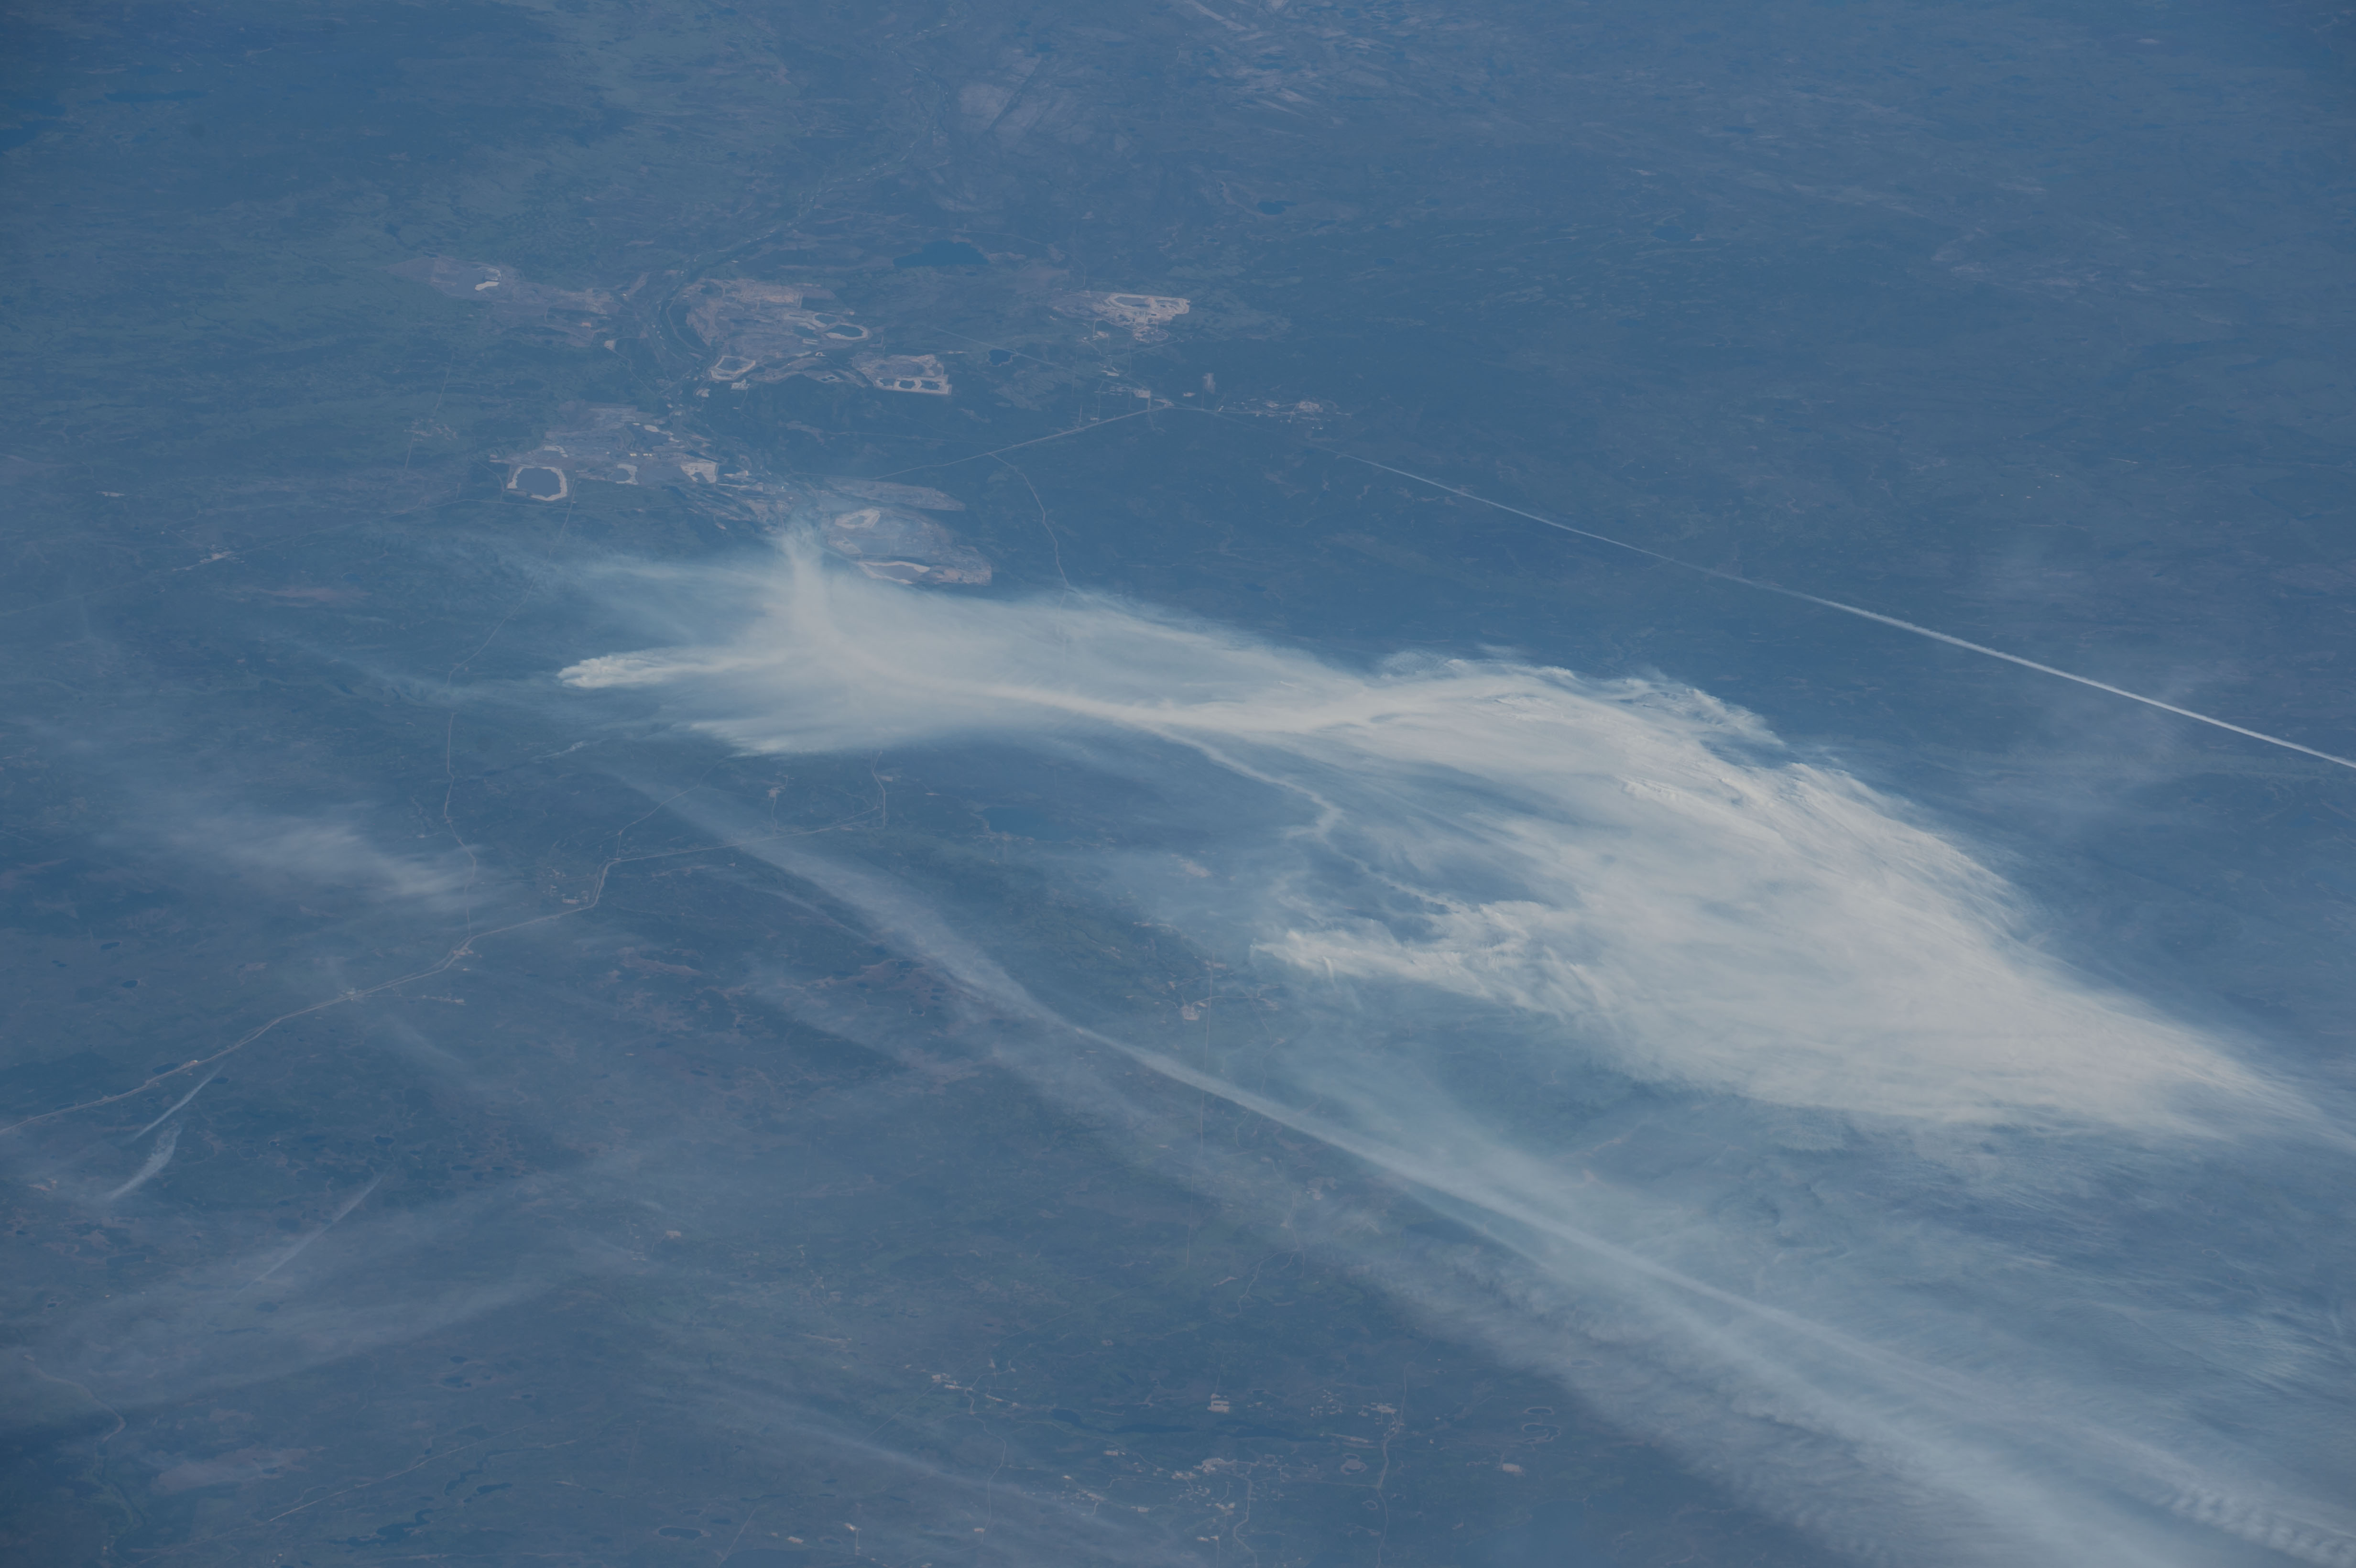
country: CANADA-A
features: FORT MCMURRAY AREA, FIRE PLUMES, TAR SAND OPERATIONS, ATHABASCA R., ROADS
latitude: 56.7
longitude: -111.1
